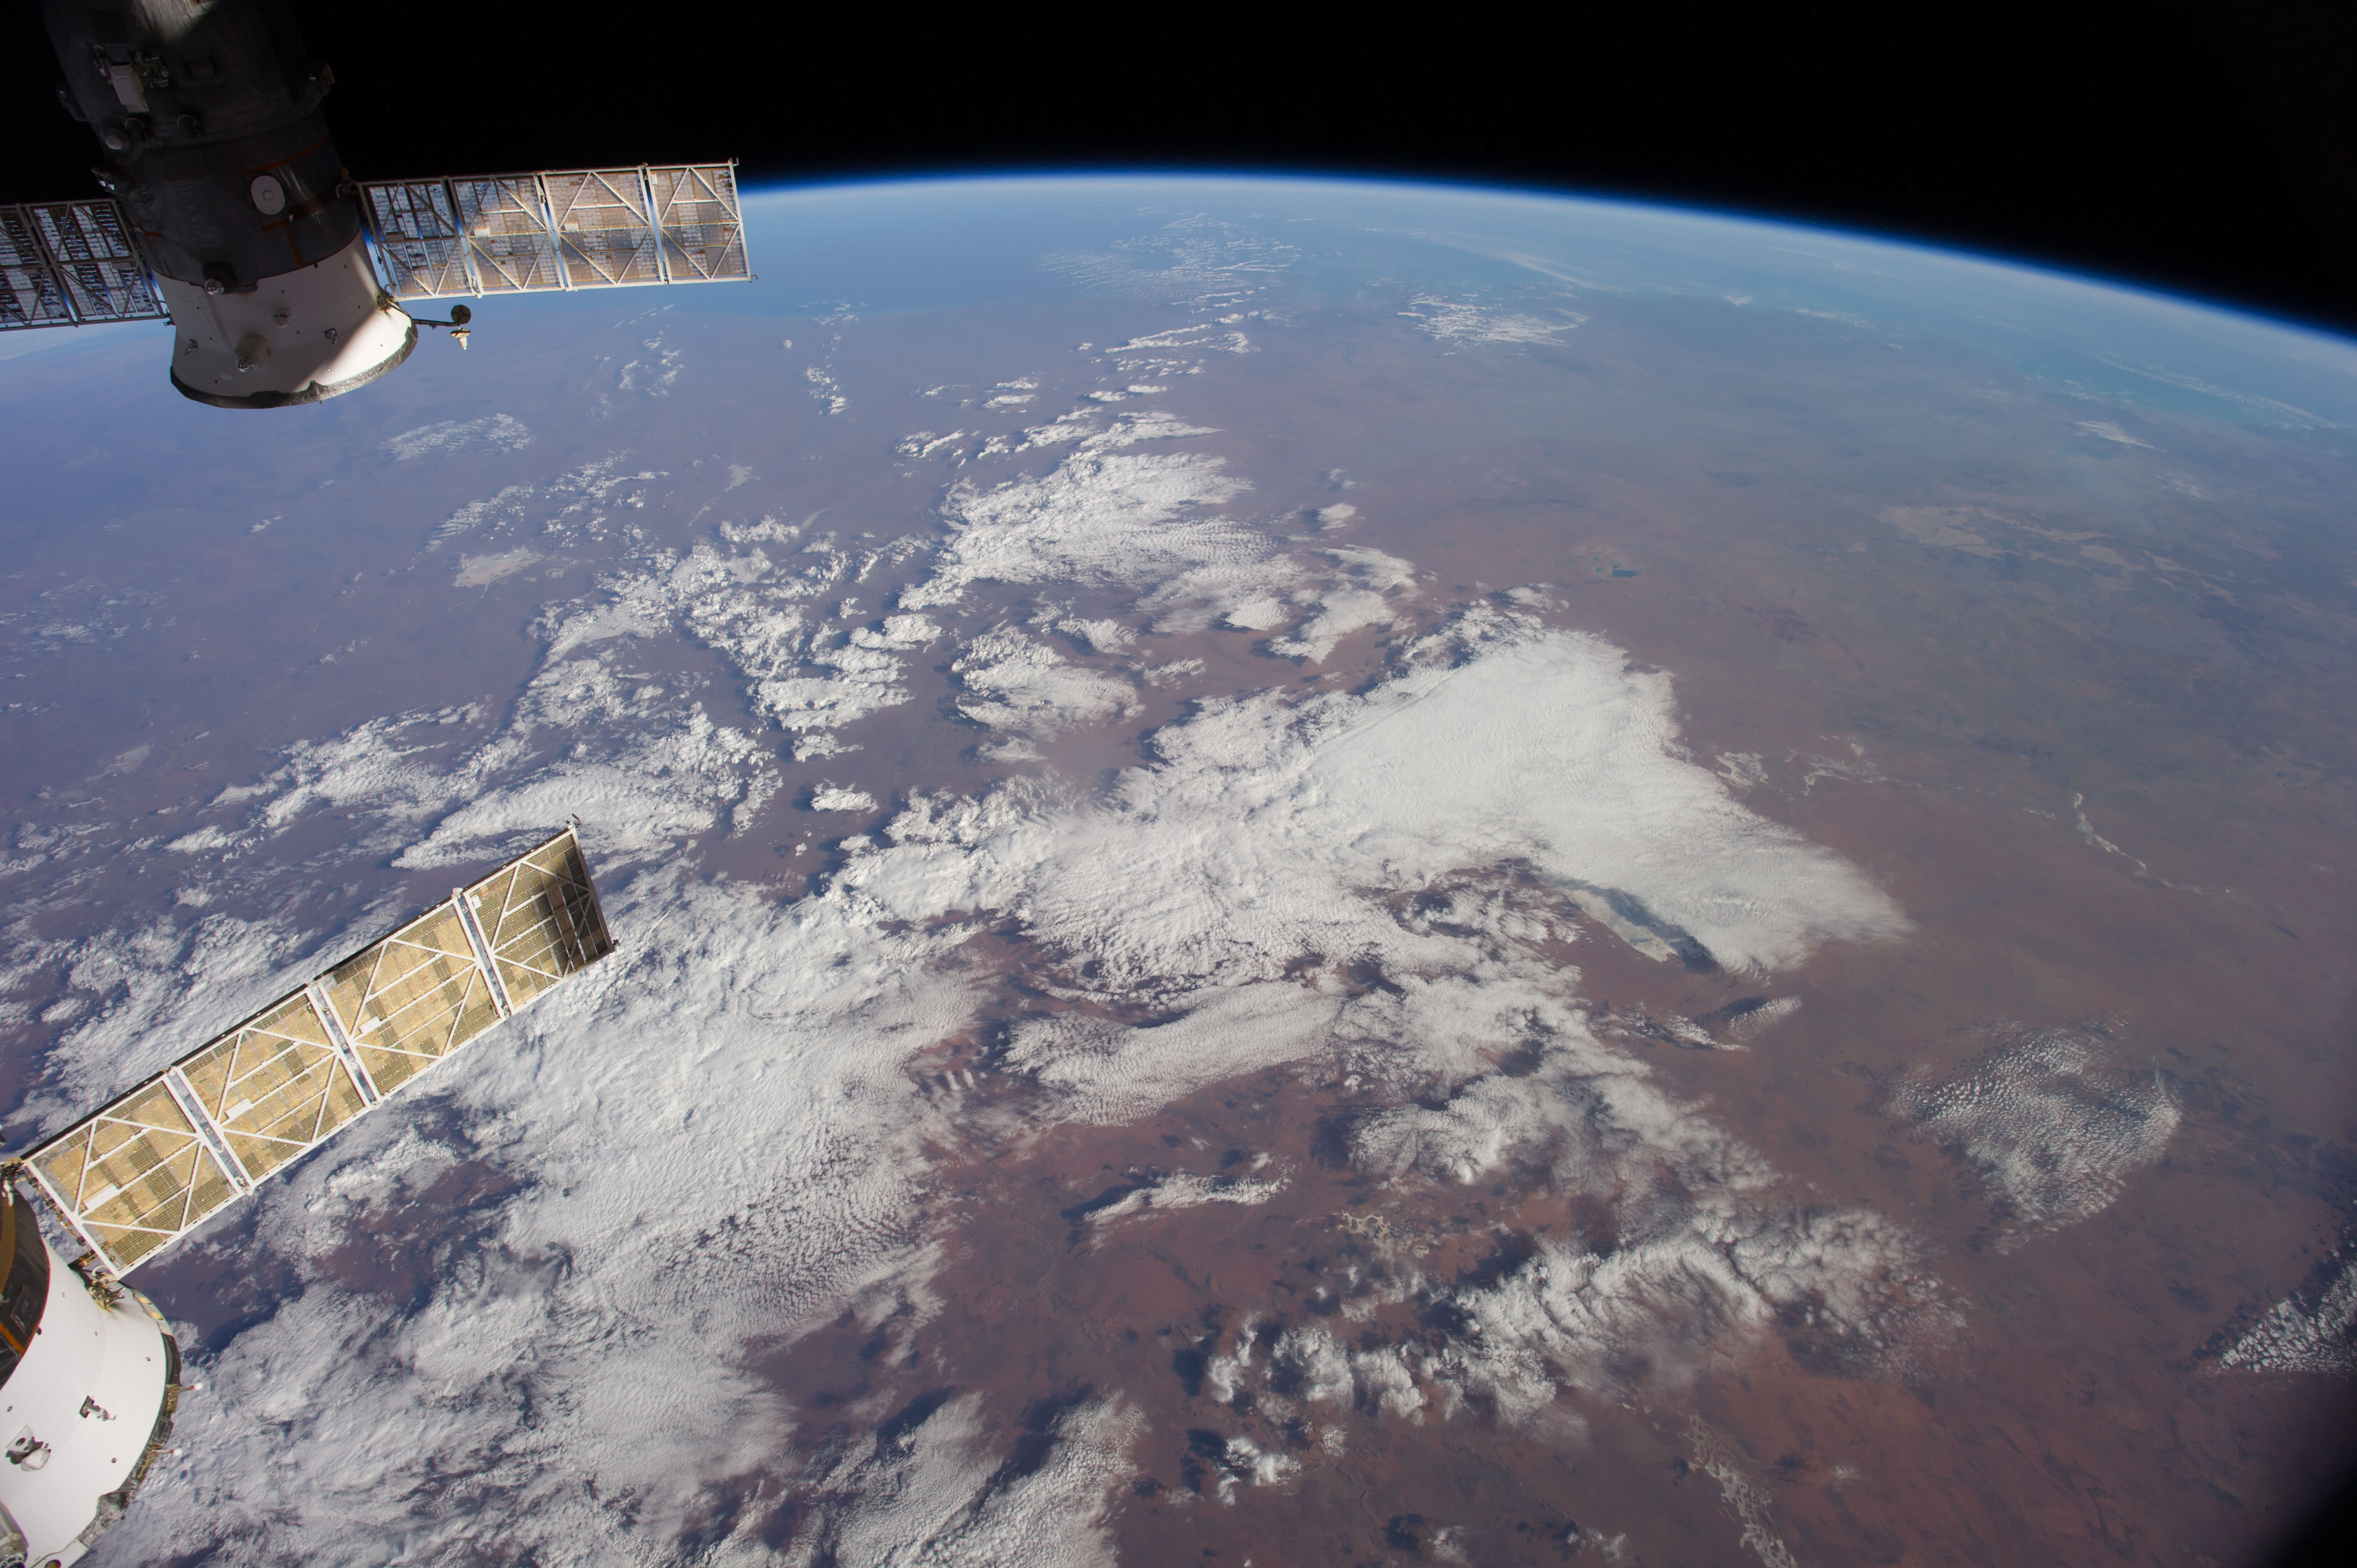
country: AUSTRALIA-WA
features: INDIAN O., L. GREGORY, L. MACKAY, GREAT SANDY DES., ATMOSPHERIC LIMB
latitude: -23.0
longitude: 126.5
